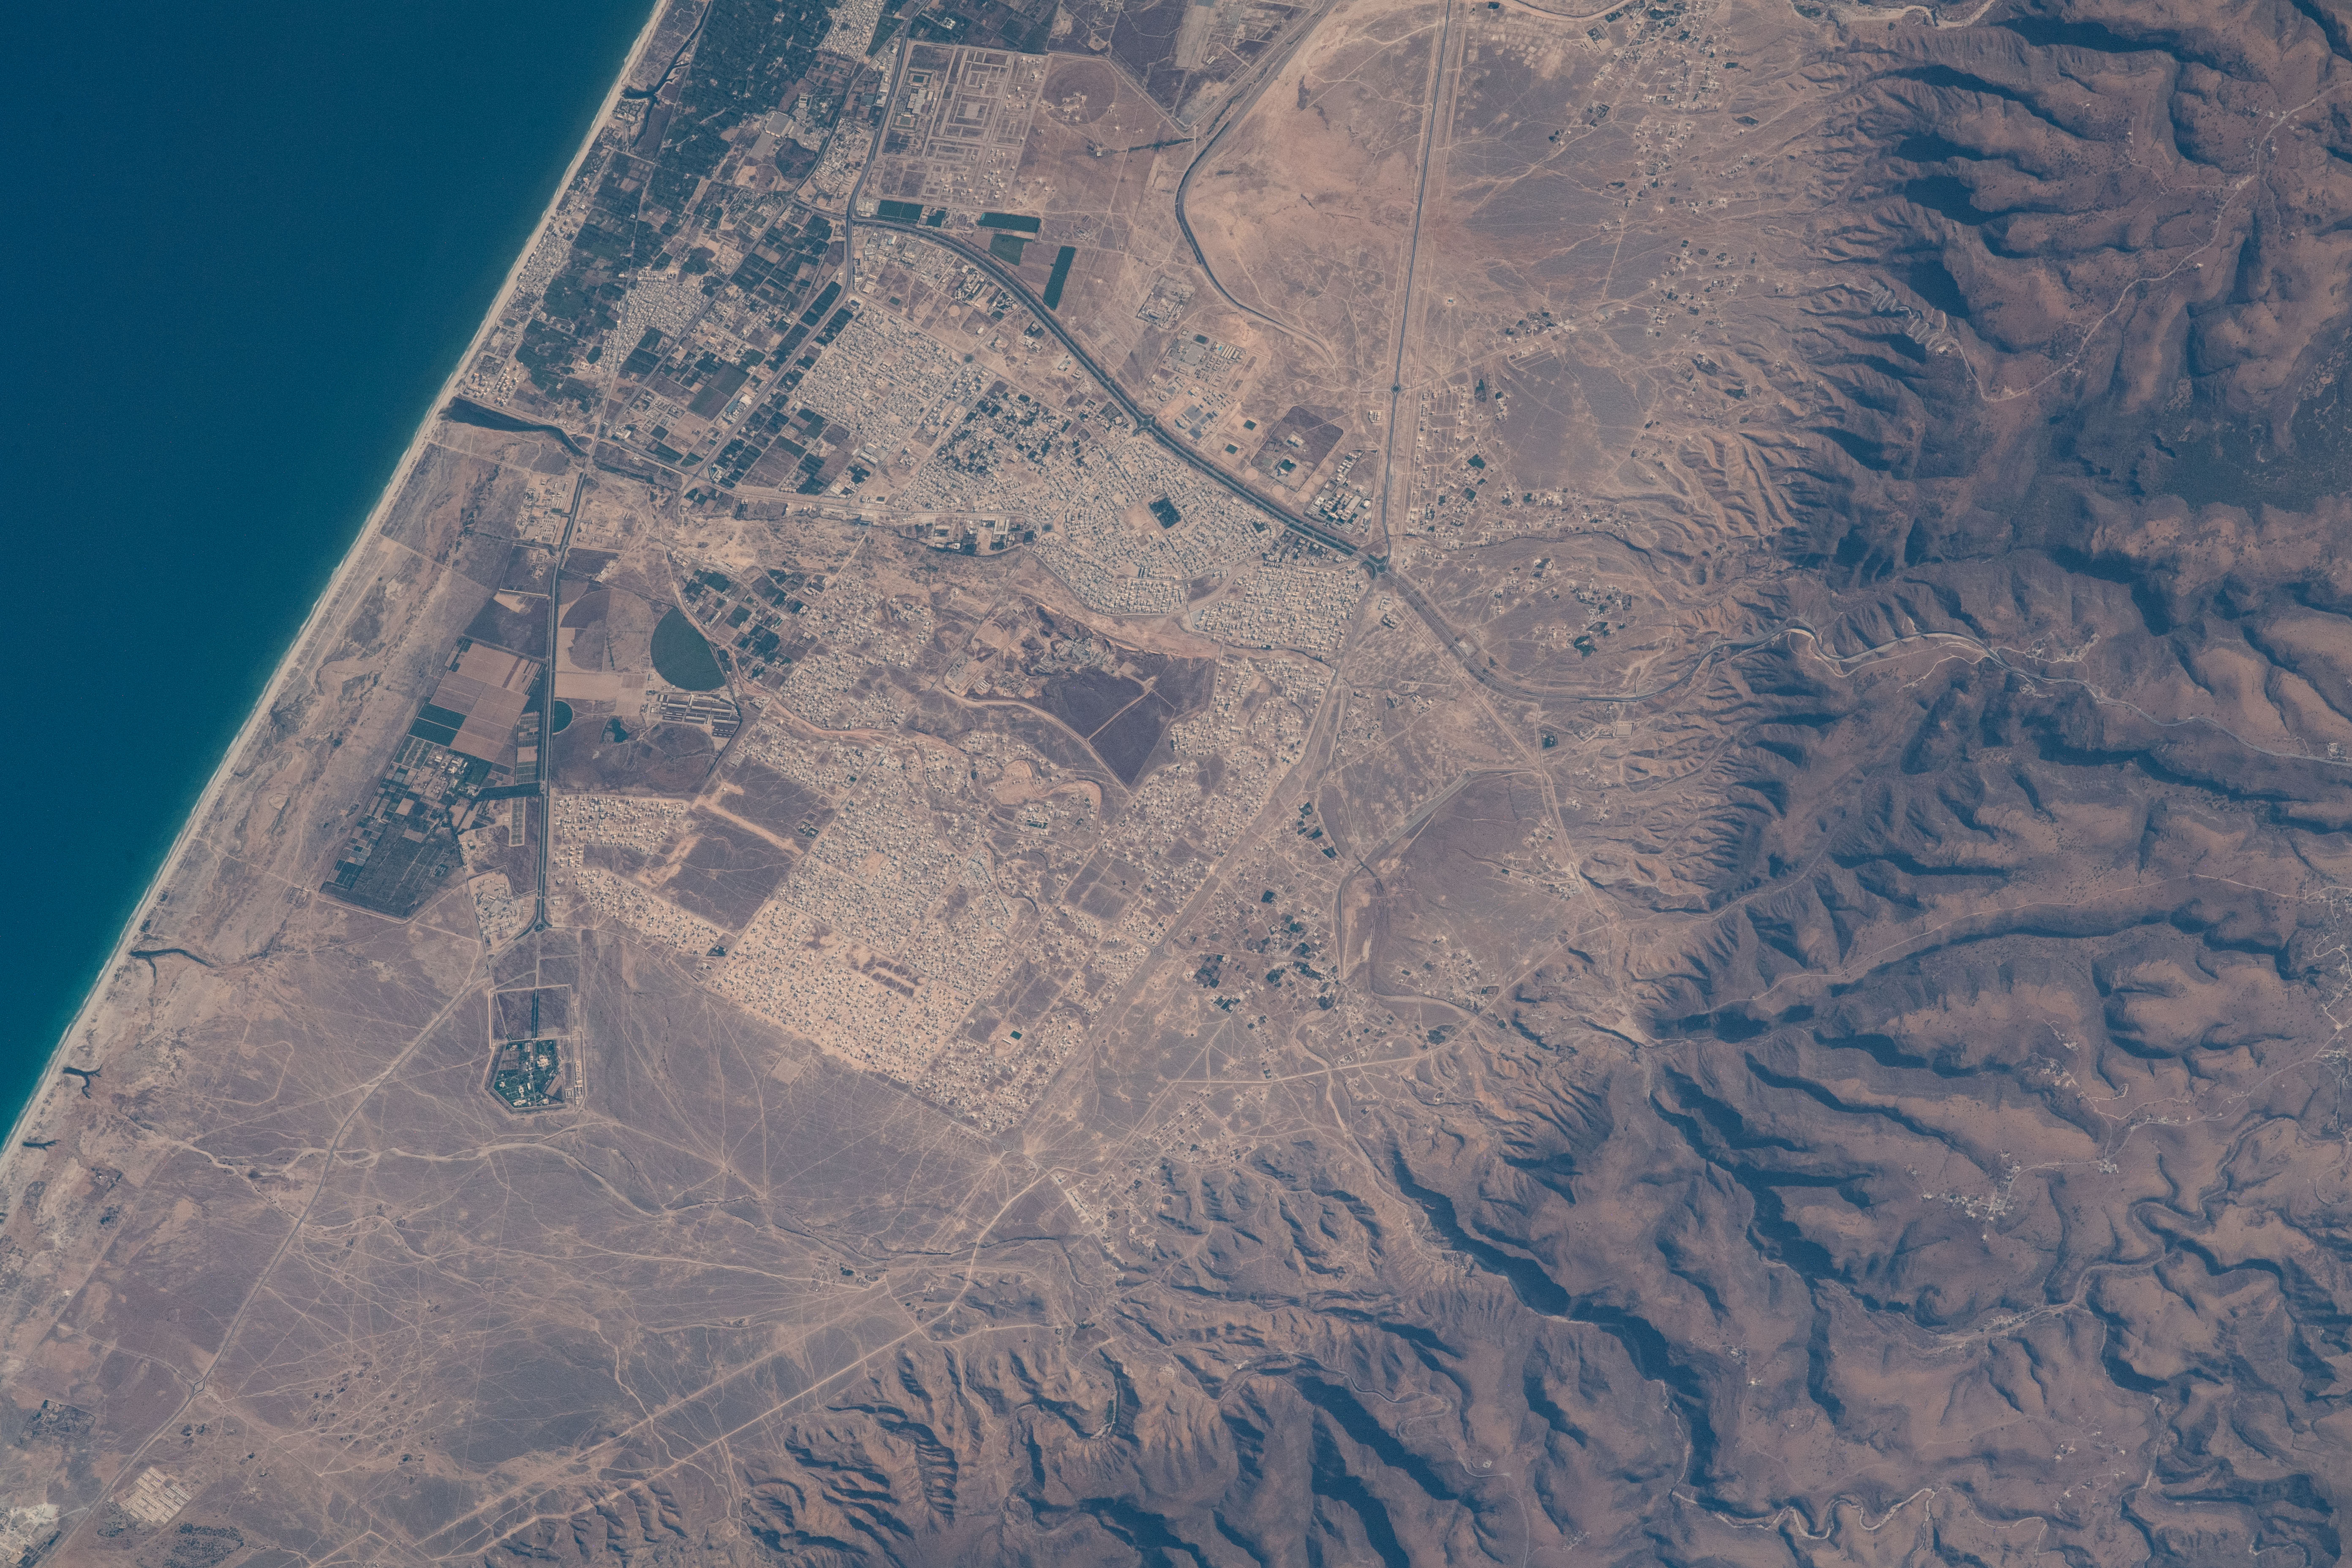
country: OMAN
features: AS SAADAH PARK, SAHALNOOT
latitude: 17.1
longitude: 54.2
